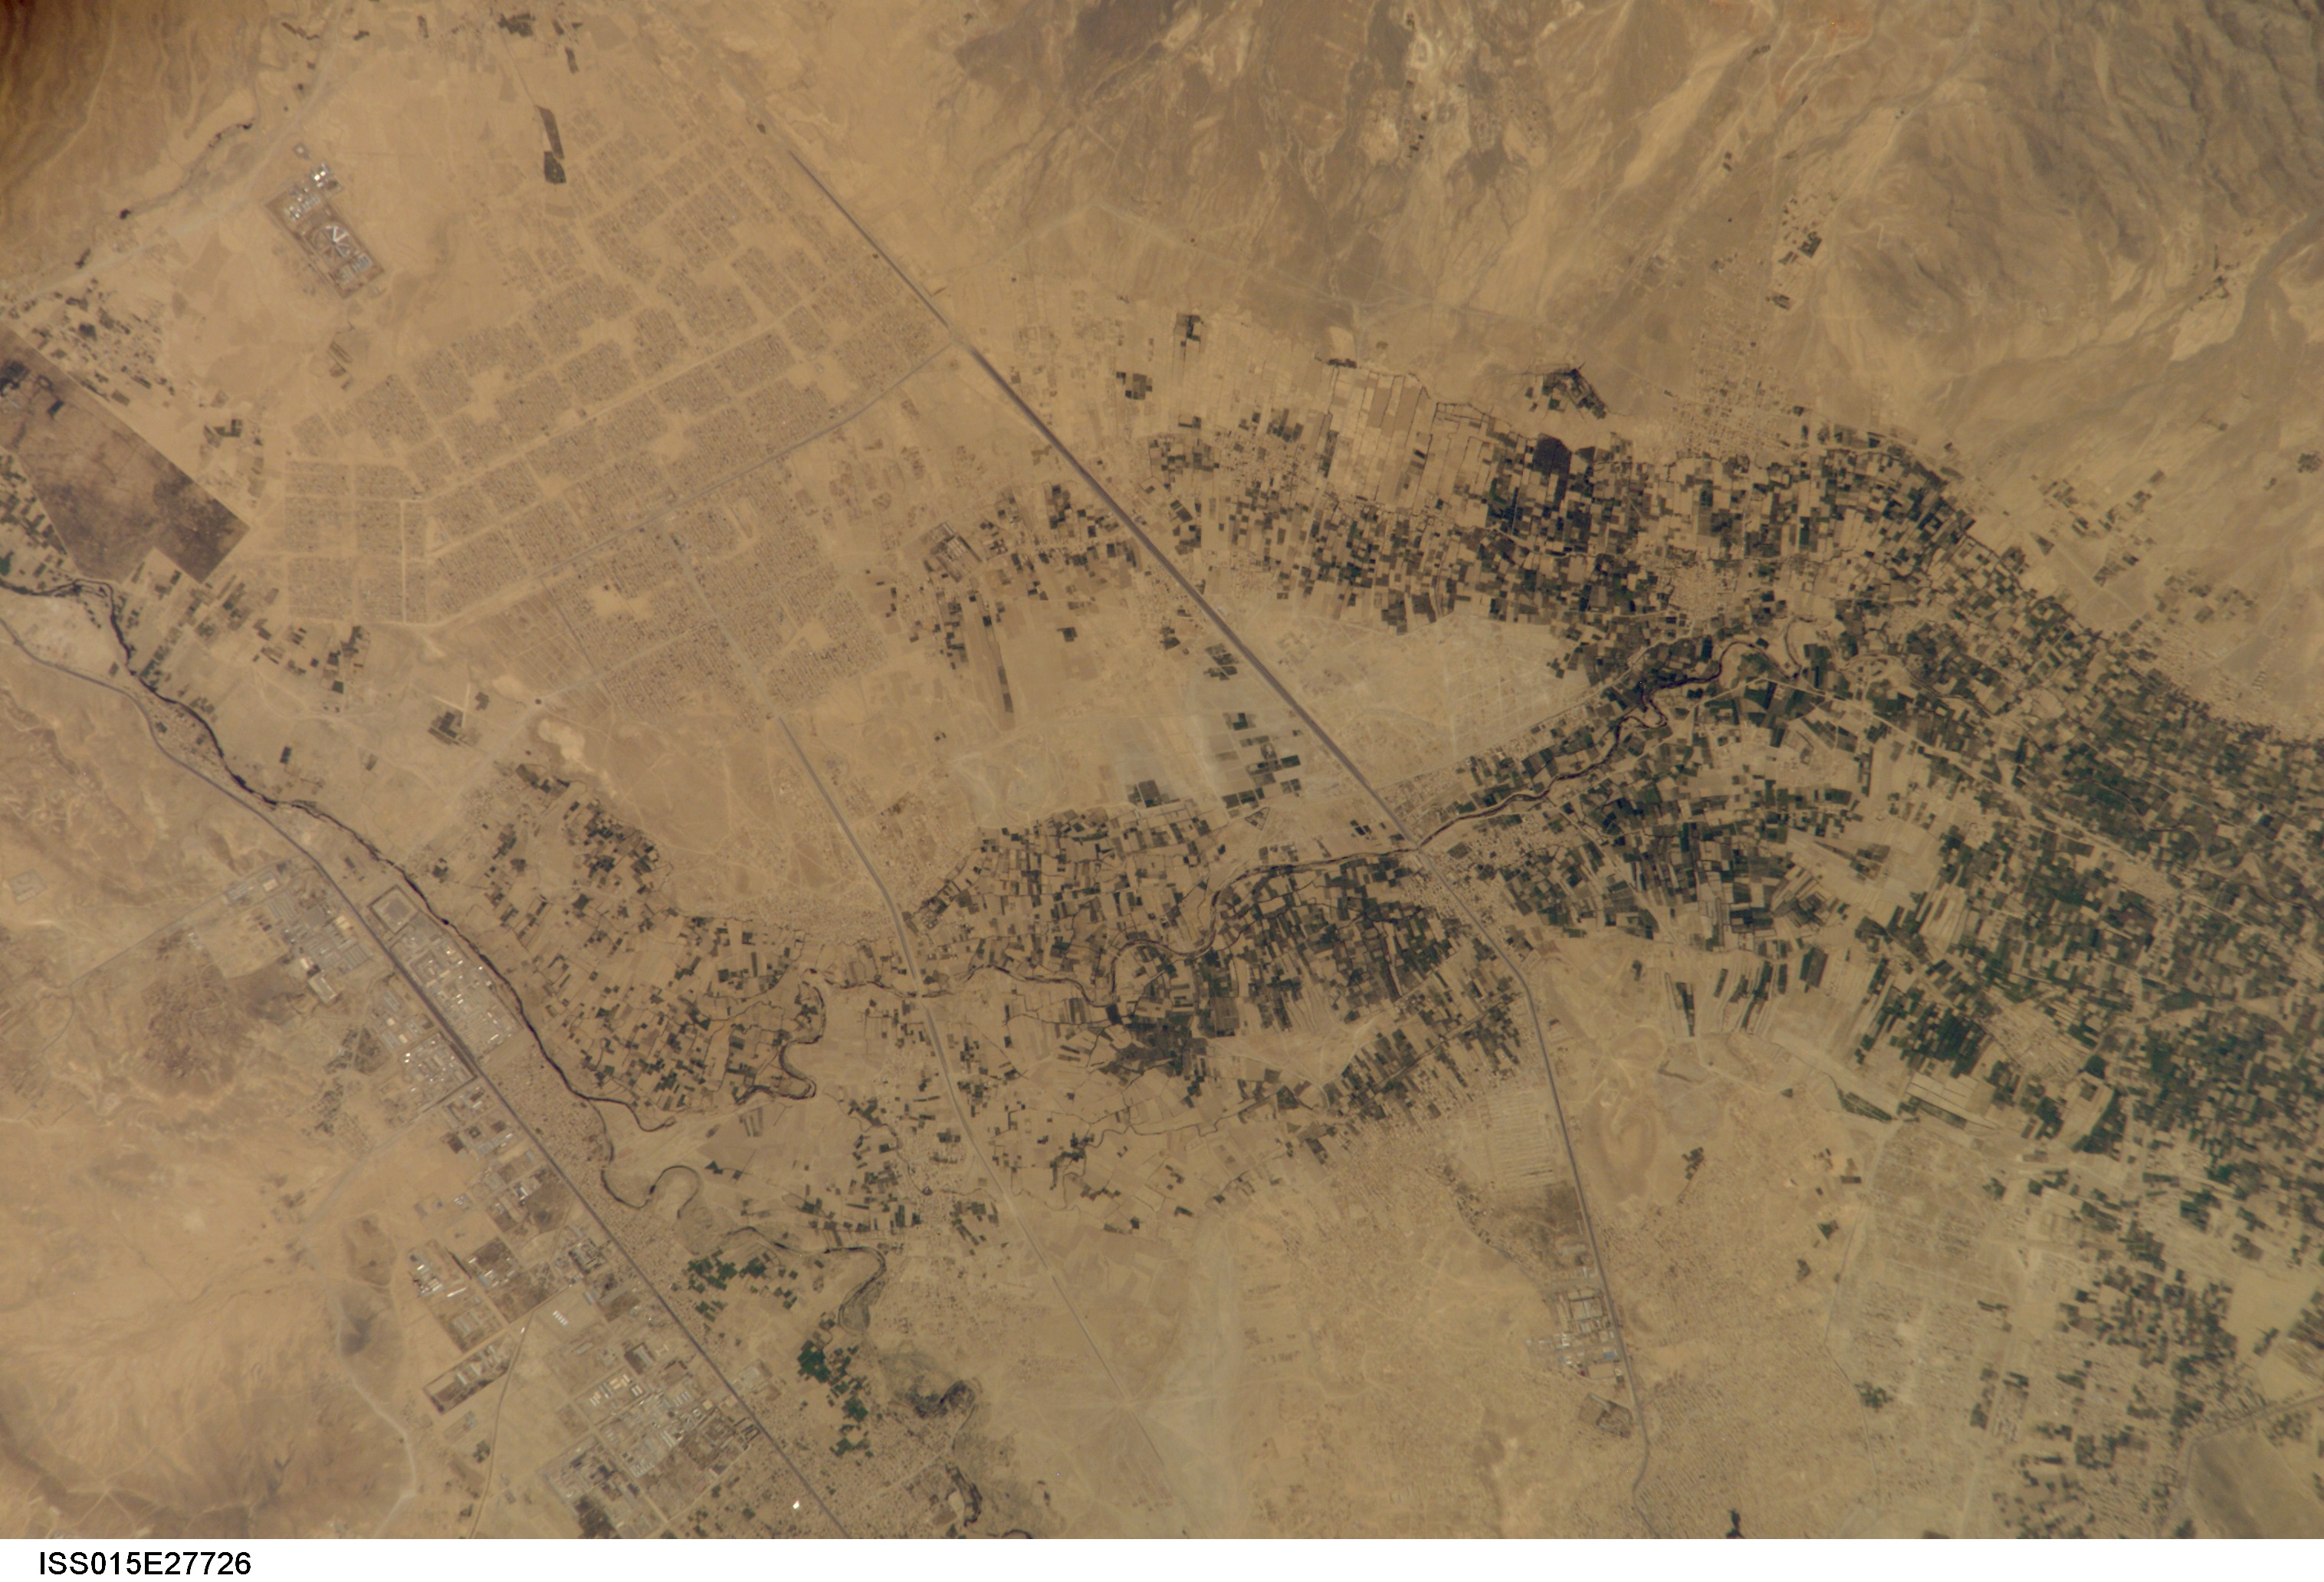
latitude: 34.4
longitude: 69.3
